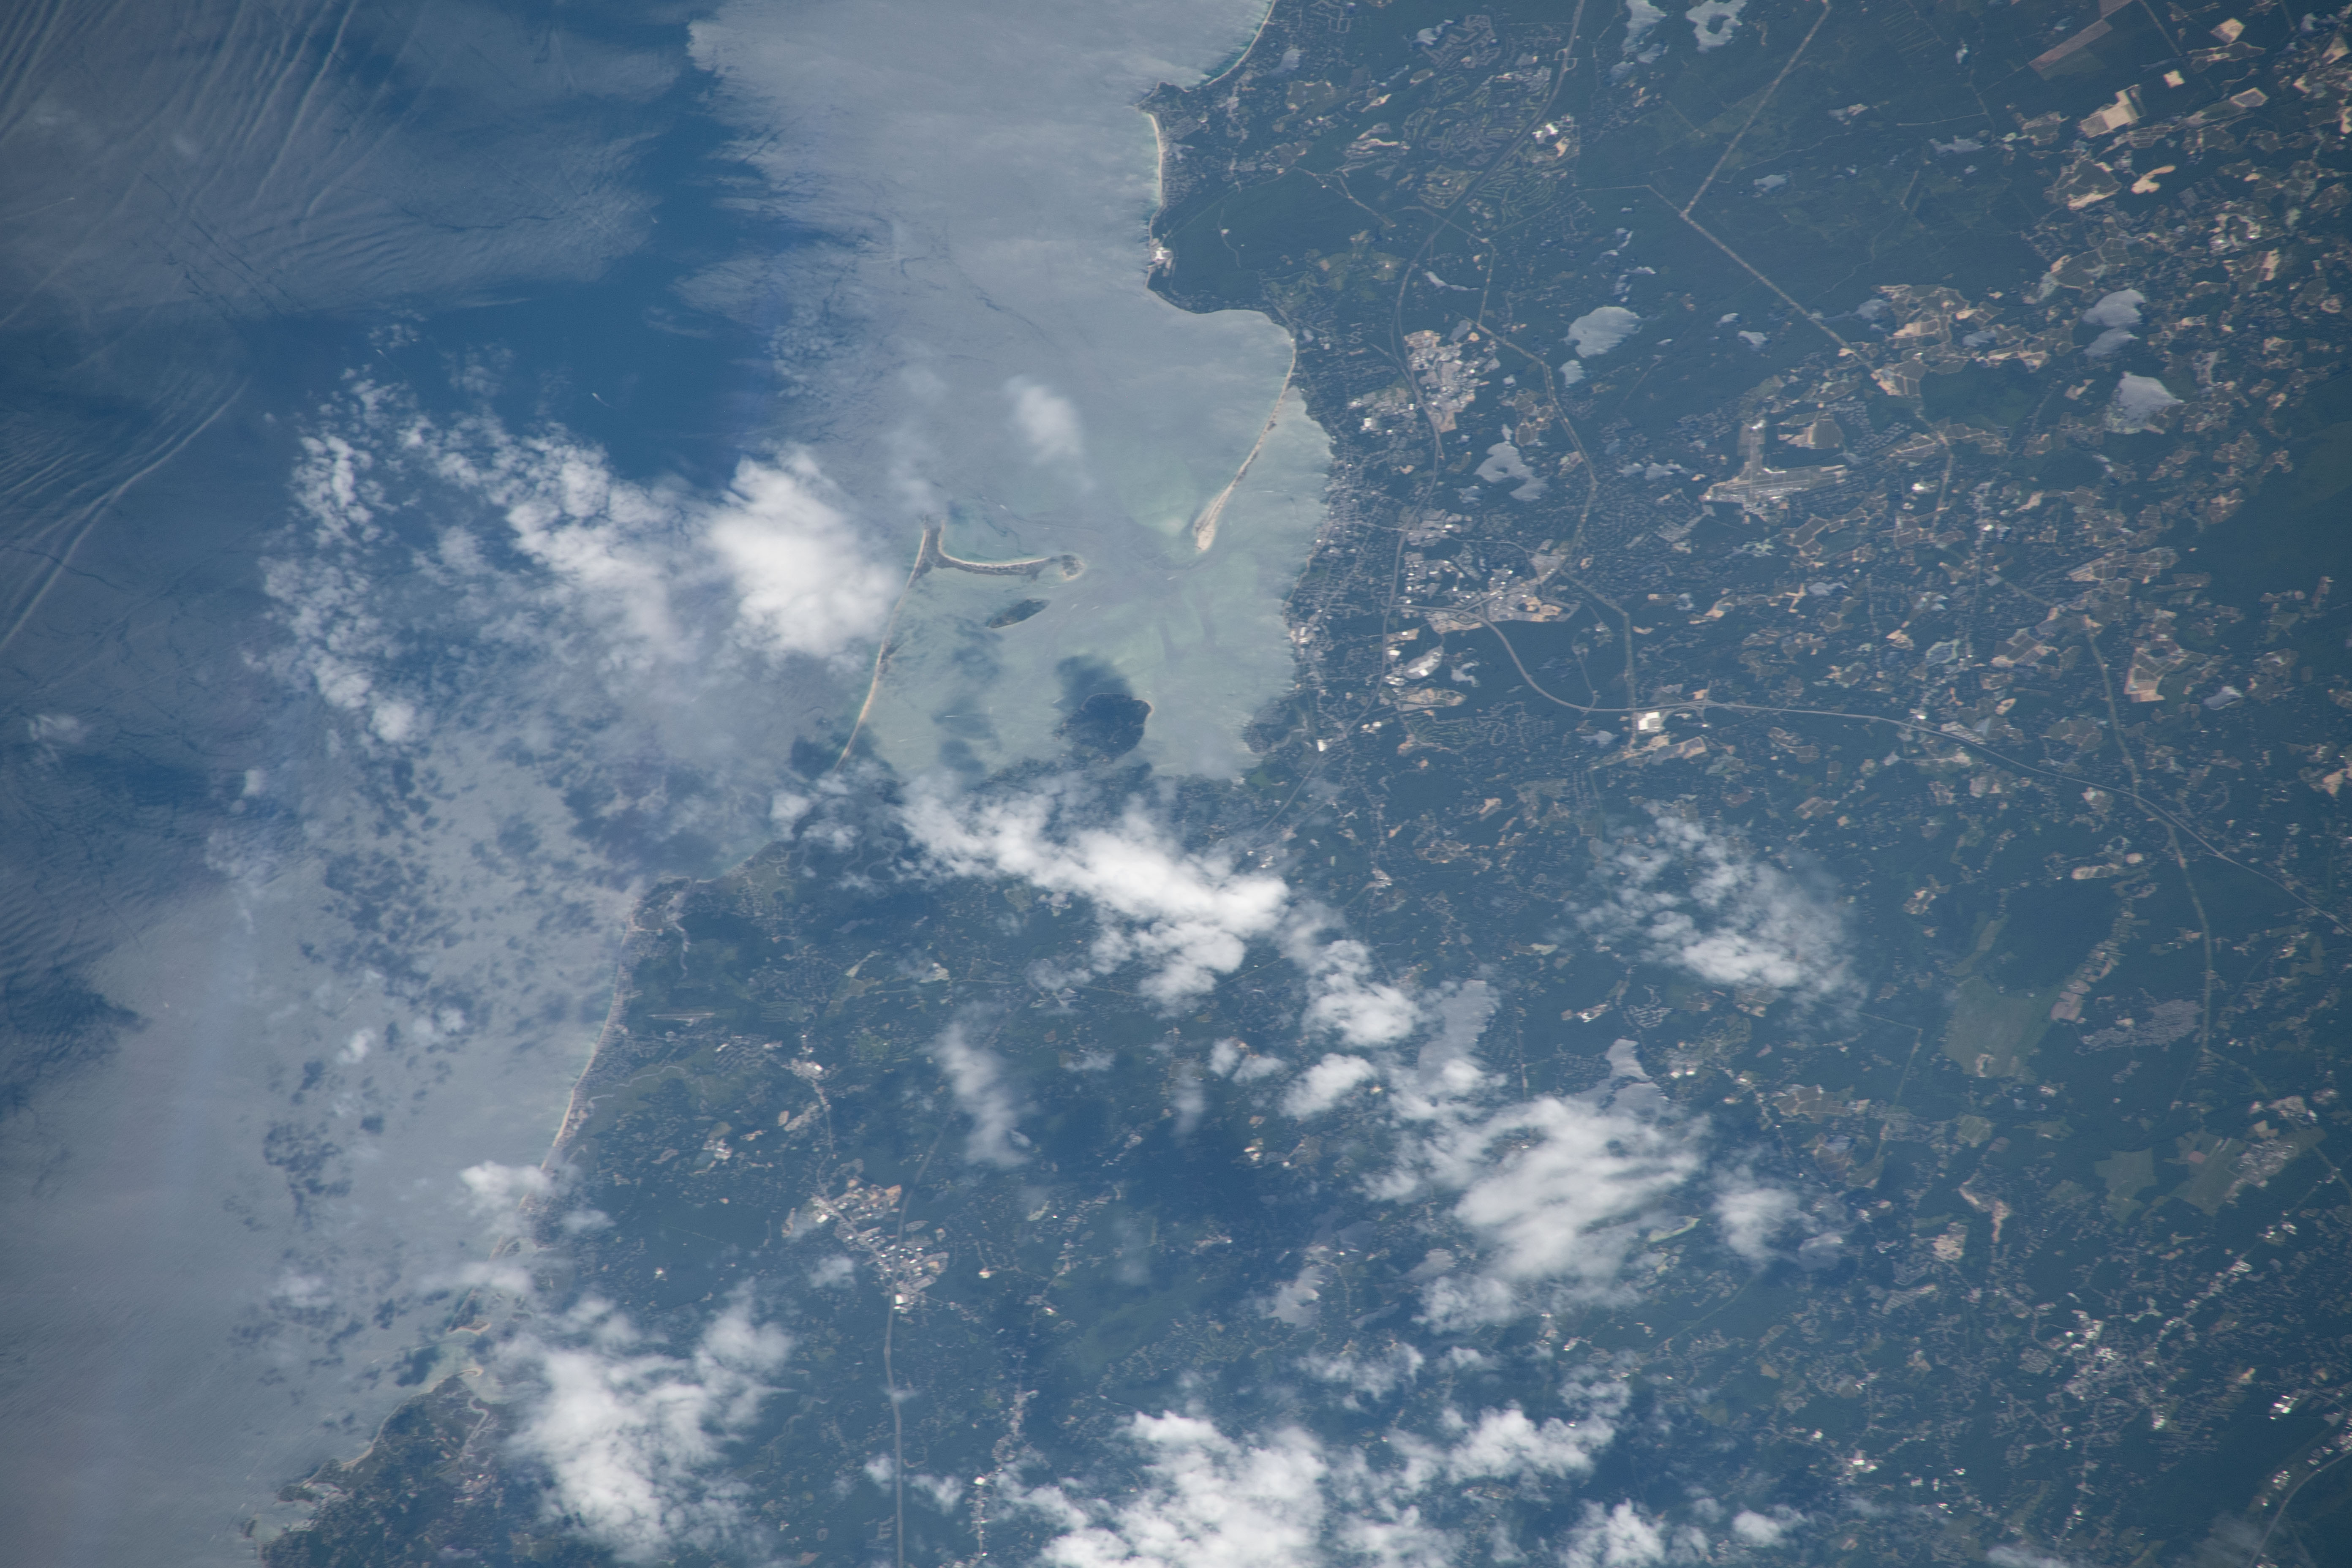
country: USA-MASSACHUSETTS
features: PLYMOUTH, MARSHFIELD, KINGSTON BAY
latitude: 42.0
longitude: -70.7
